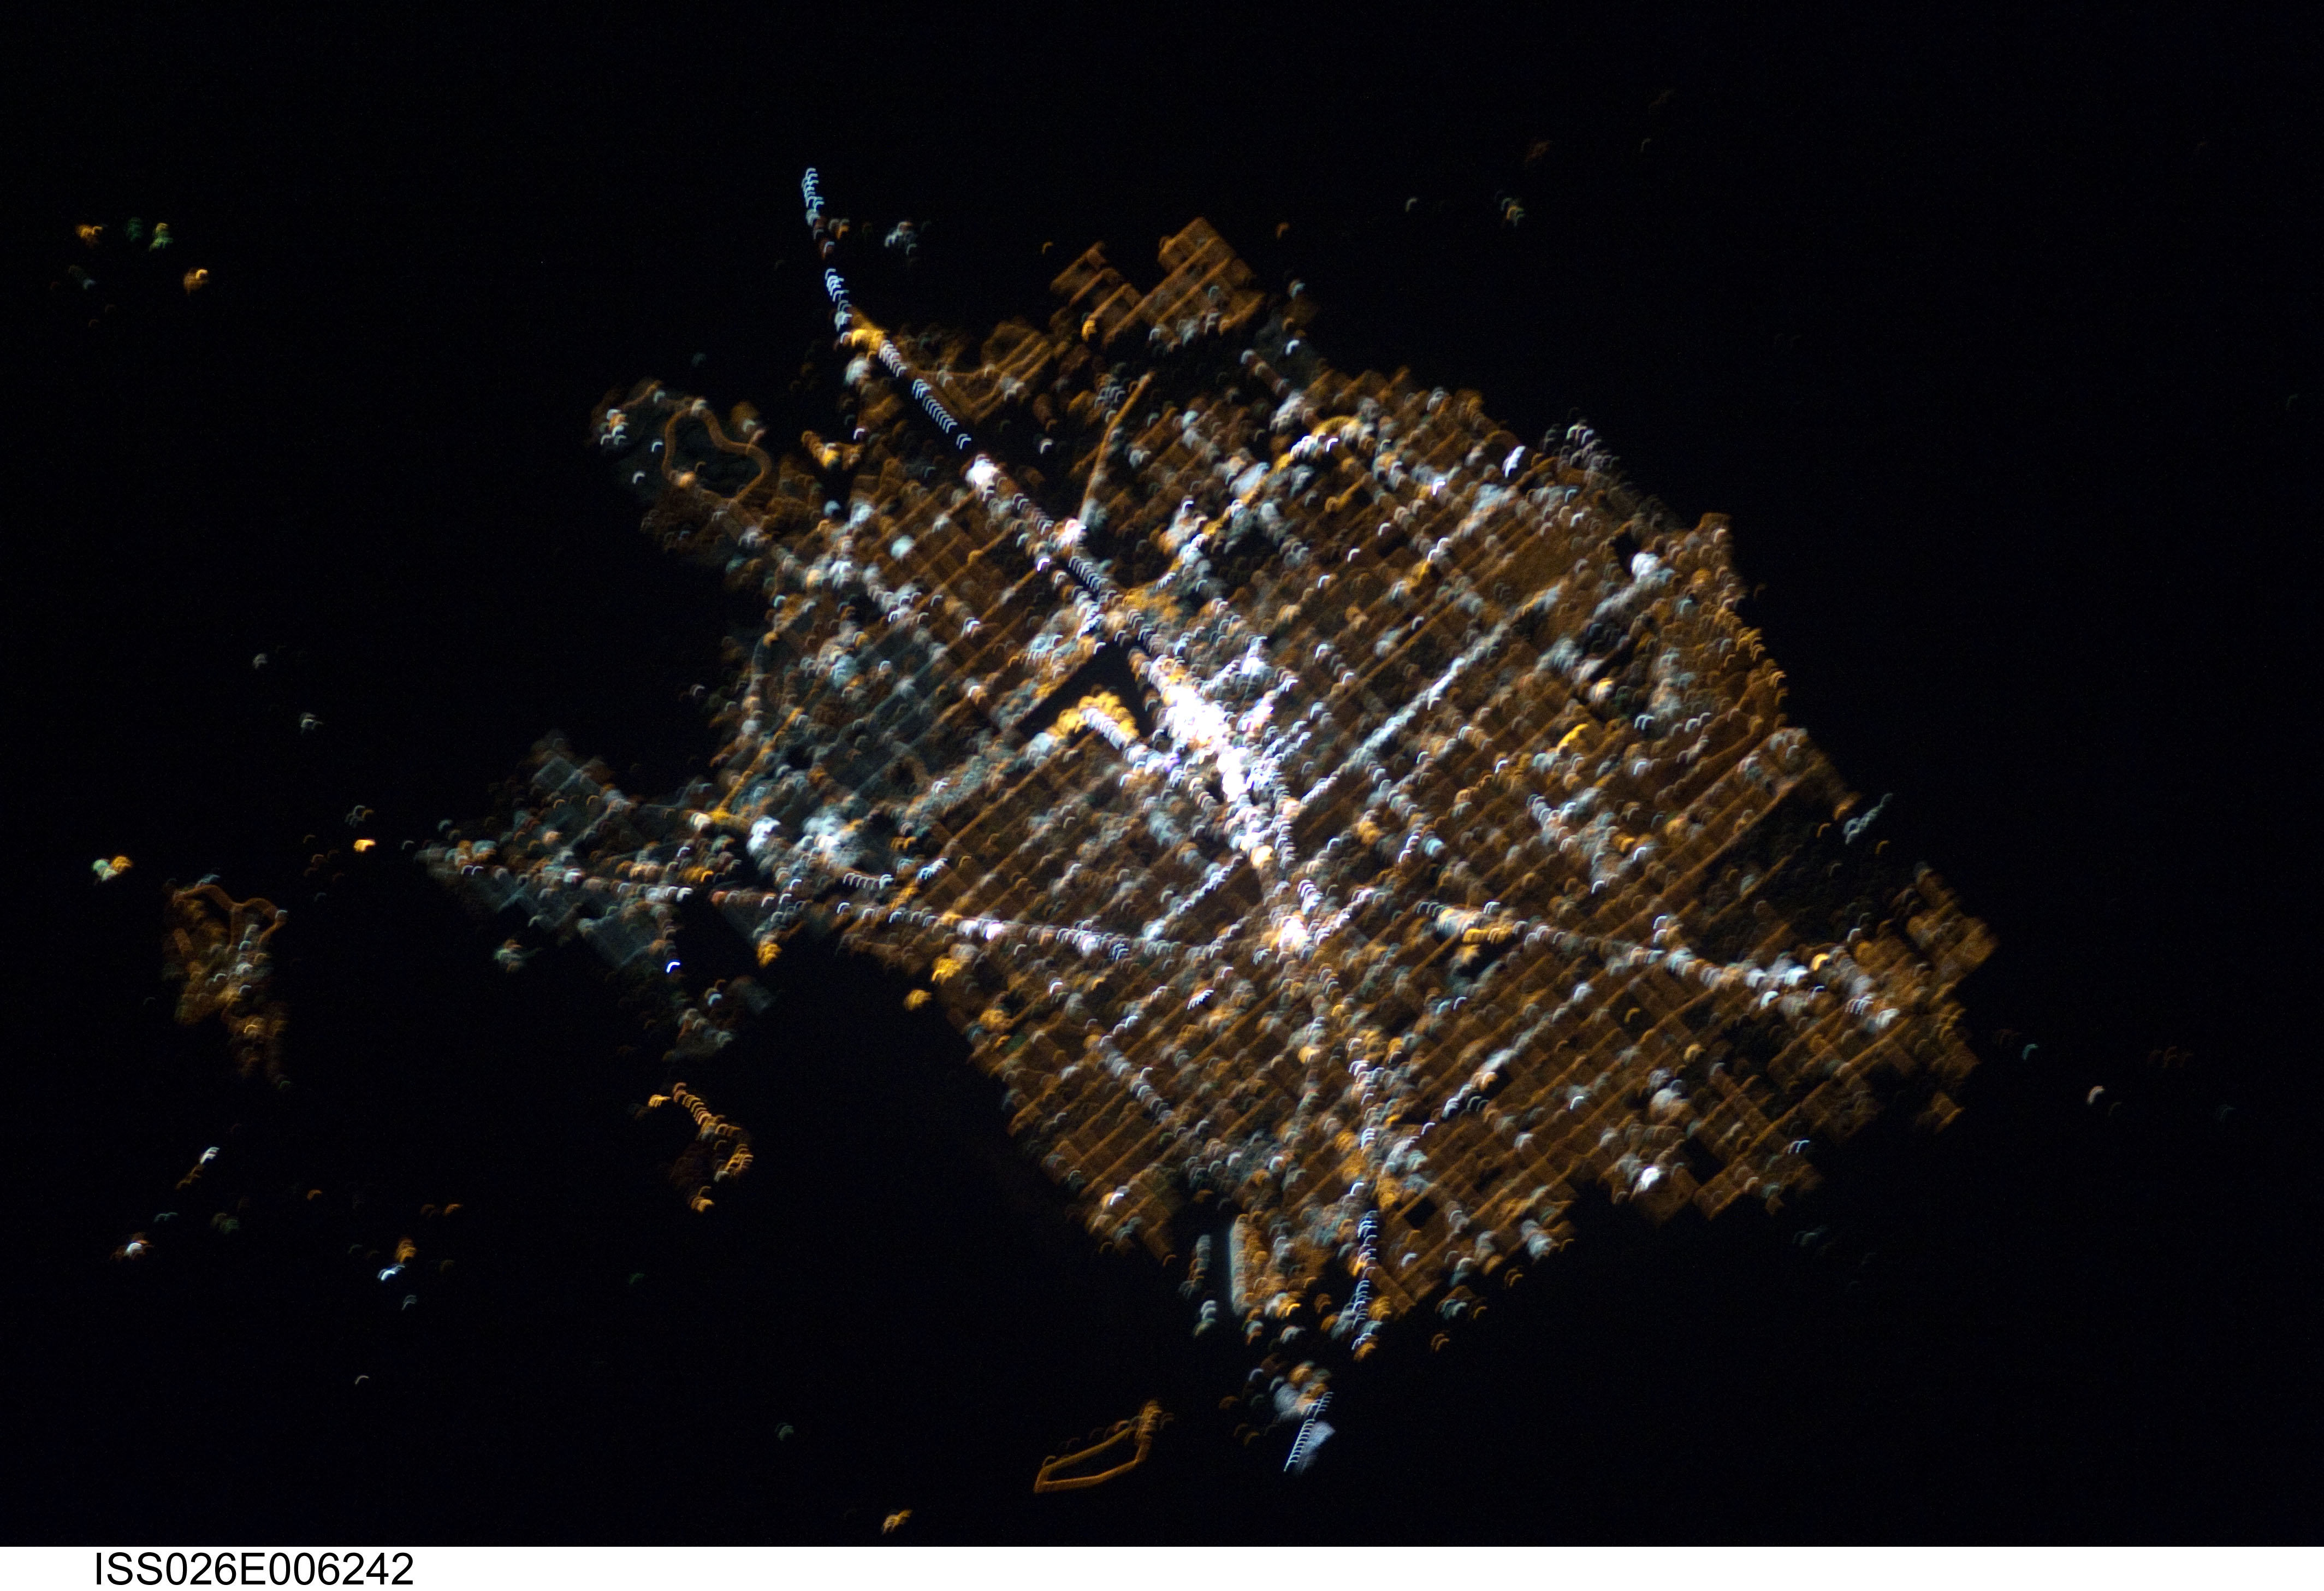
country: USA-NEVADA
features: LAS VEGAS AT NIGHT
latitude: 36.1
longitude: -115.2
